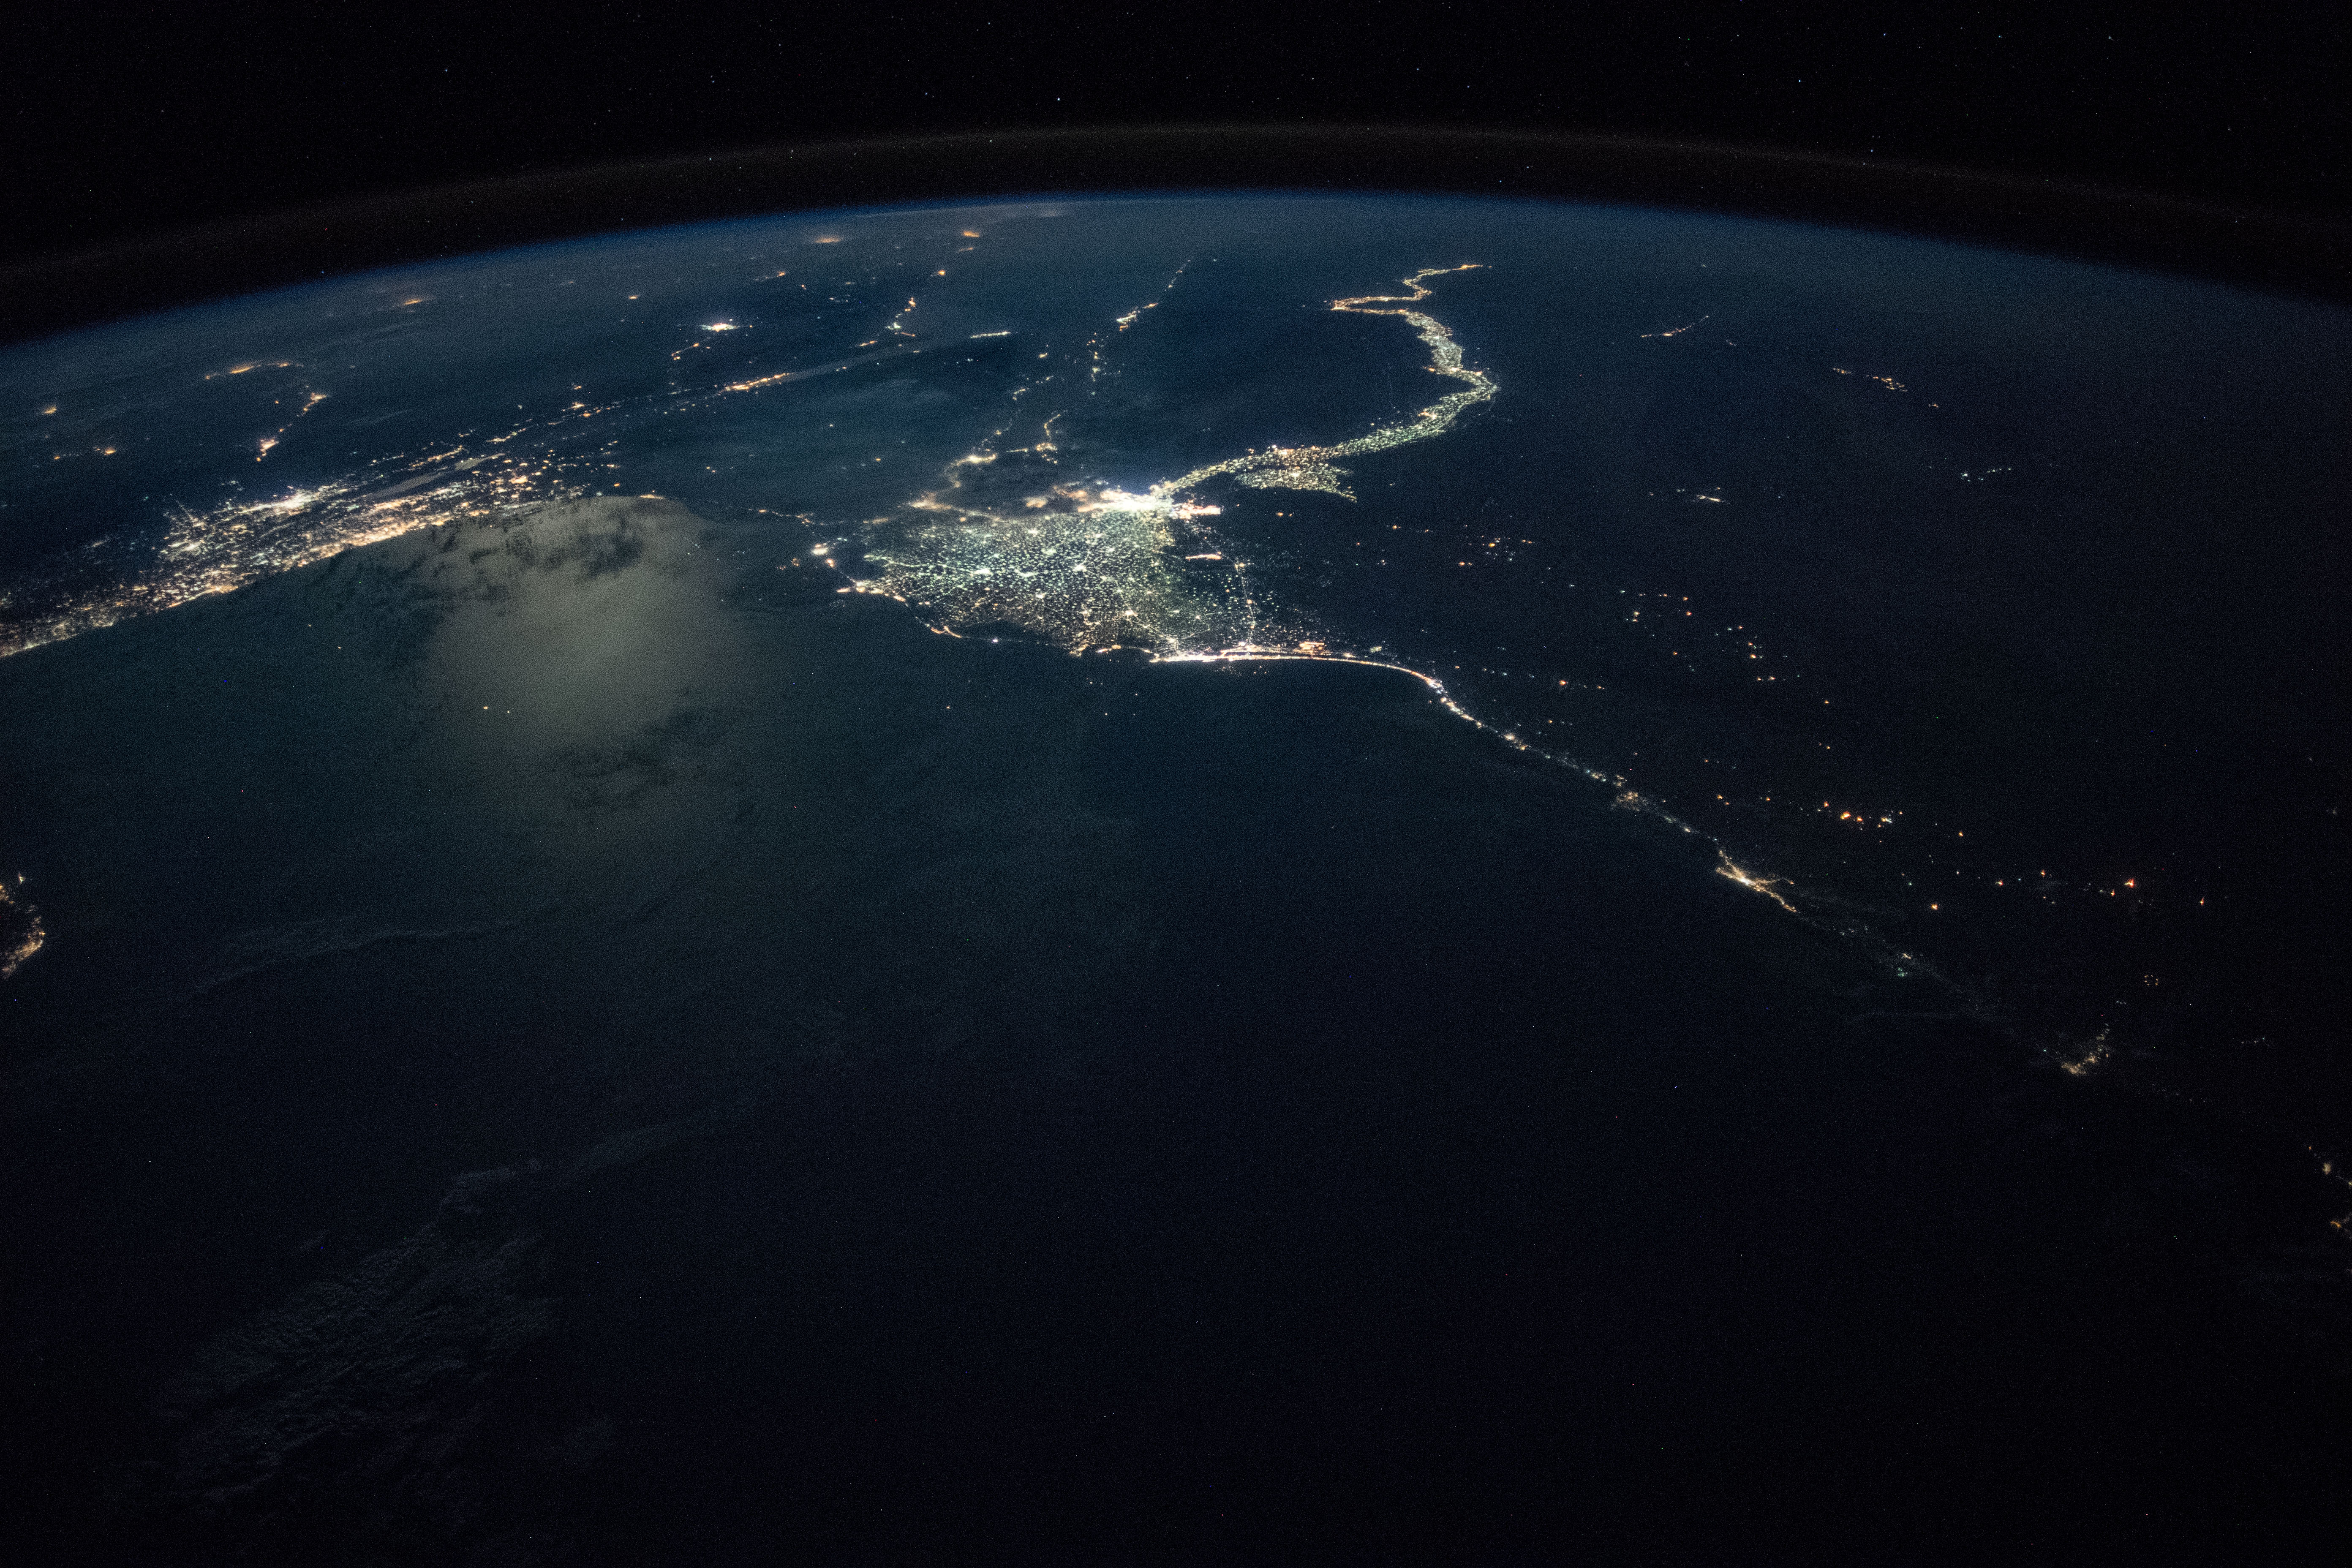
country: EGYPT
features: WESTERN DESERT, CAIRO CITY, GULF OF SUEZ, GULF OF AQABA, GAZA, JESURALEM, NILE DELTA, NILE RIVER, PORT SAID, MEDITERRANEAN SEA, NIGHT, EARTH LIMB
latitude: 32.0
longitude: 29.8
